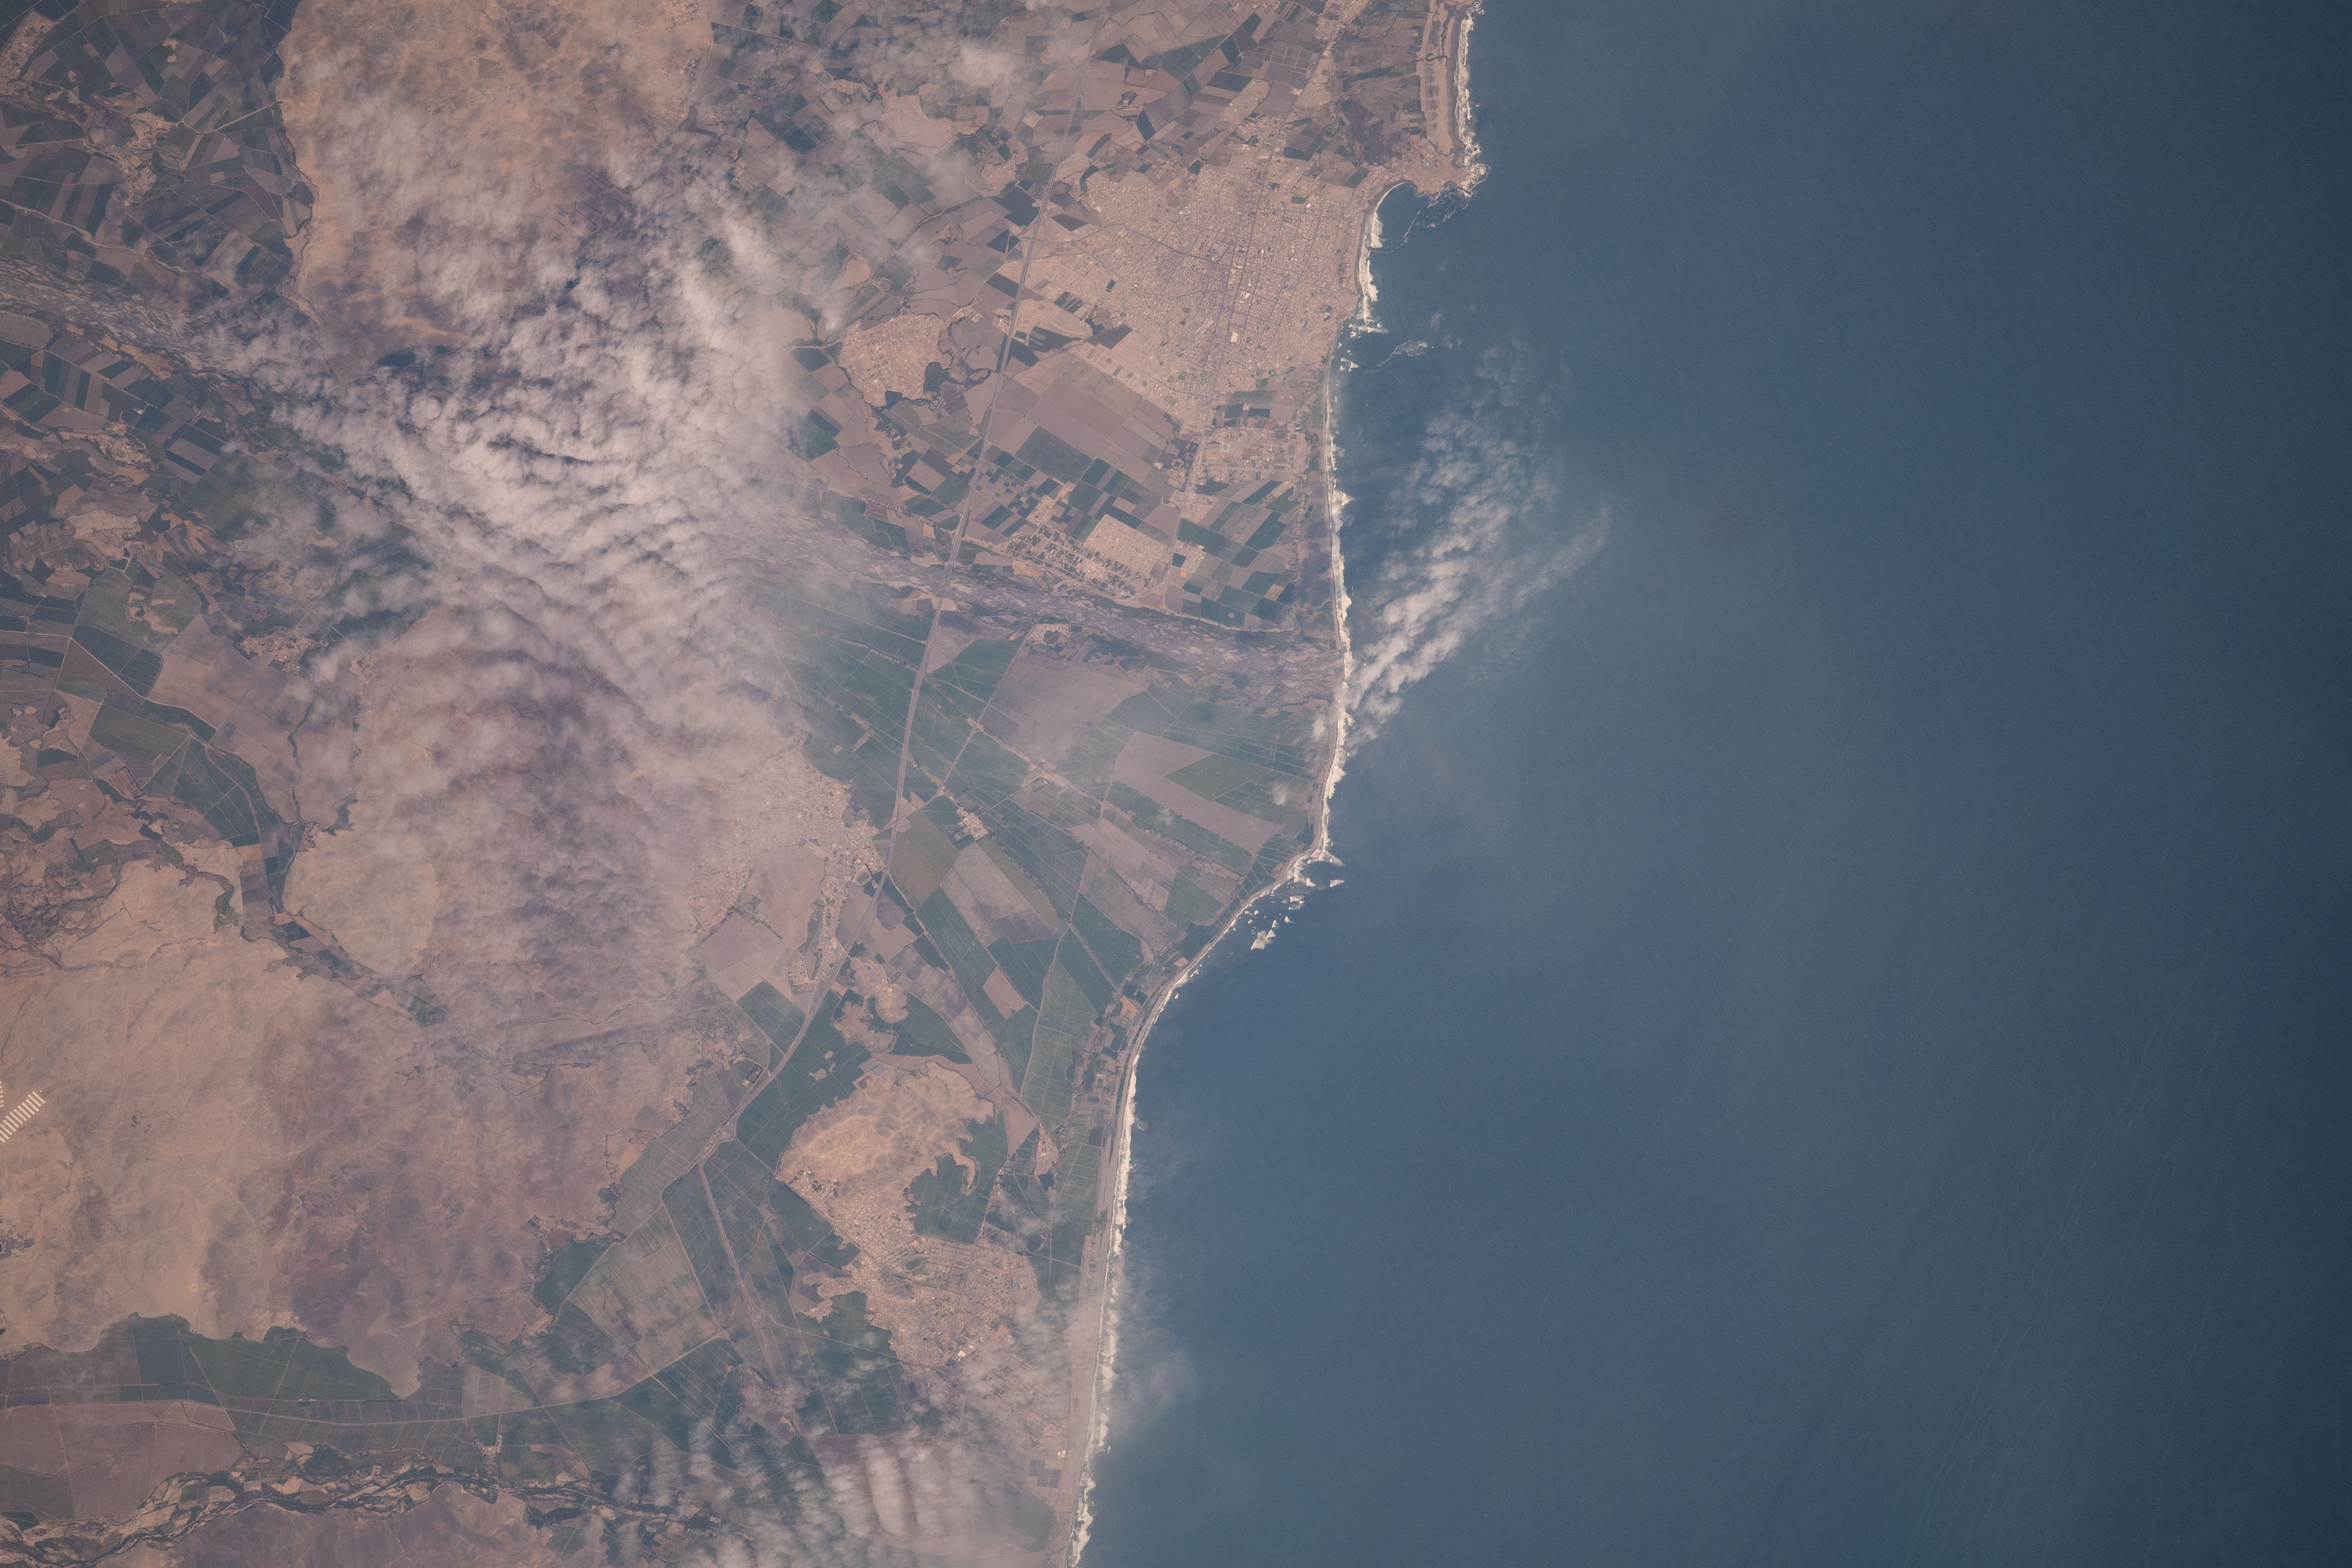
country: PERU
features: PATIVILCA
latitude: -10.7
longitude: -77.8
